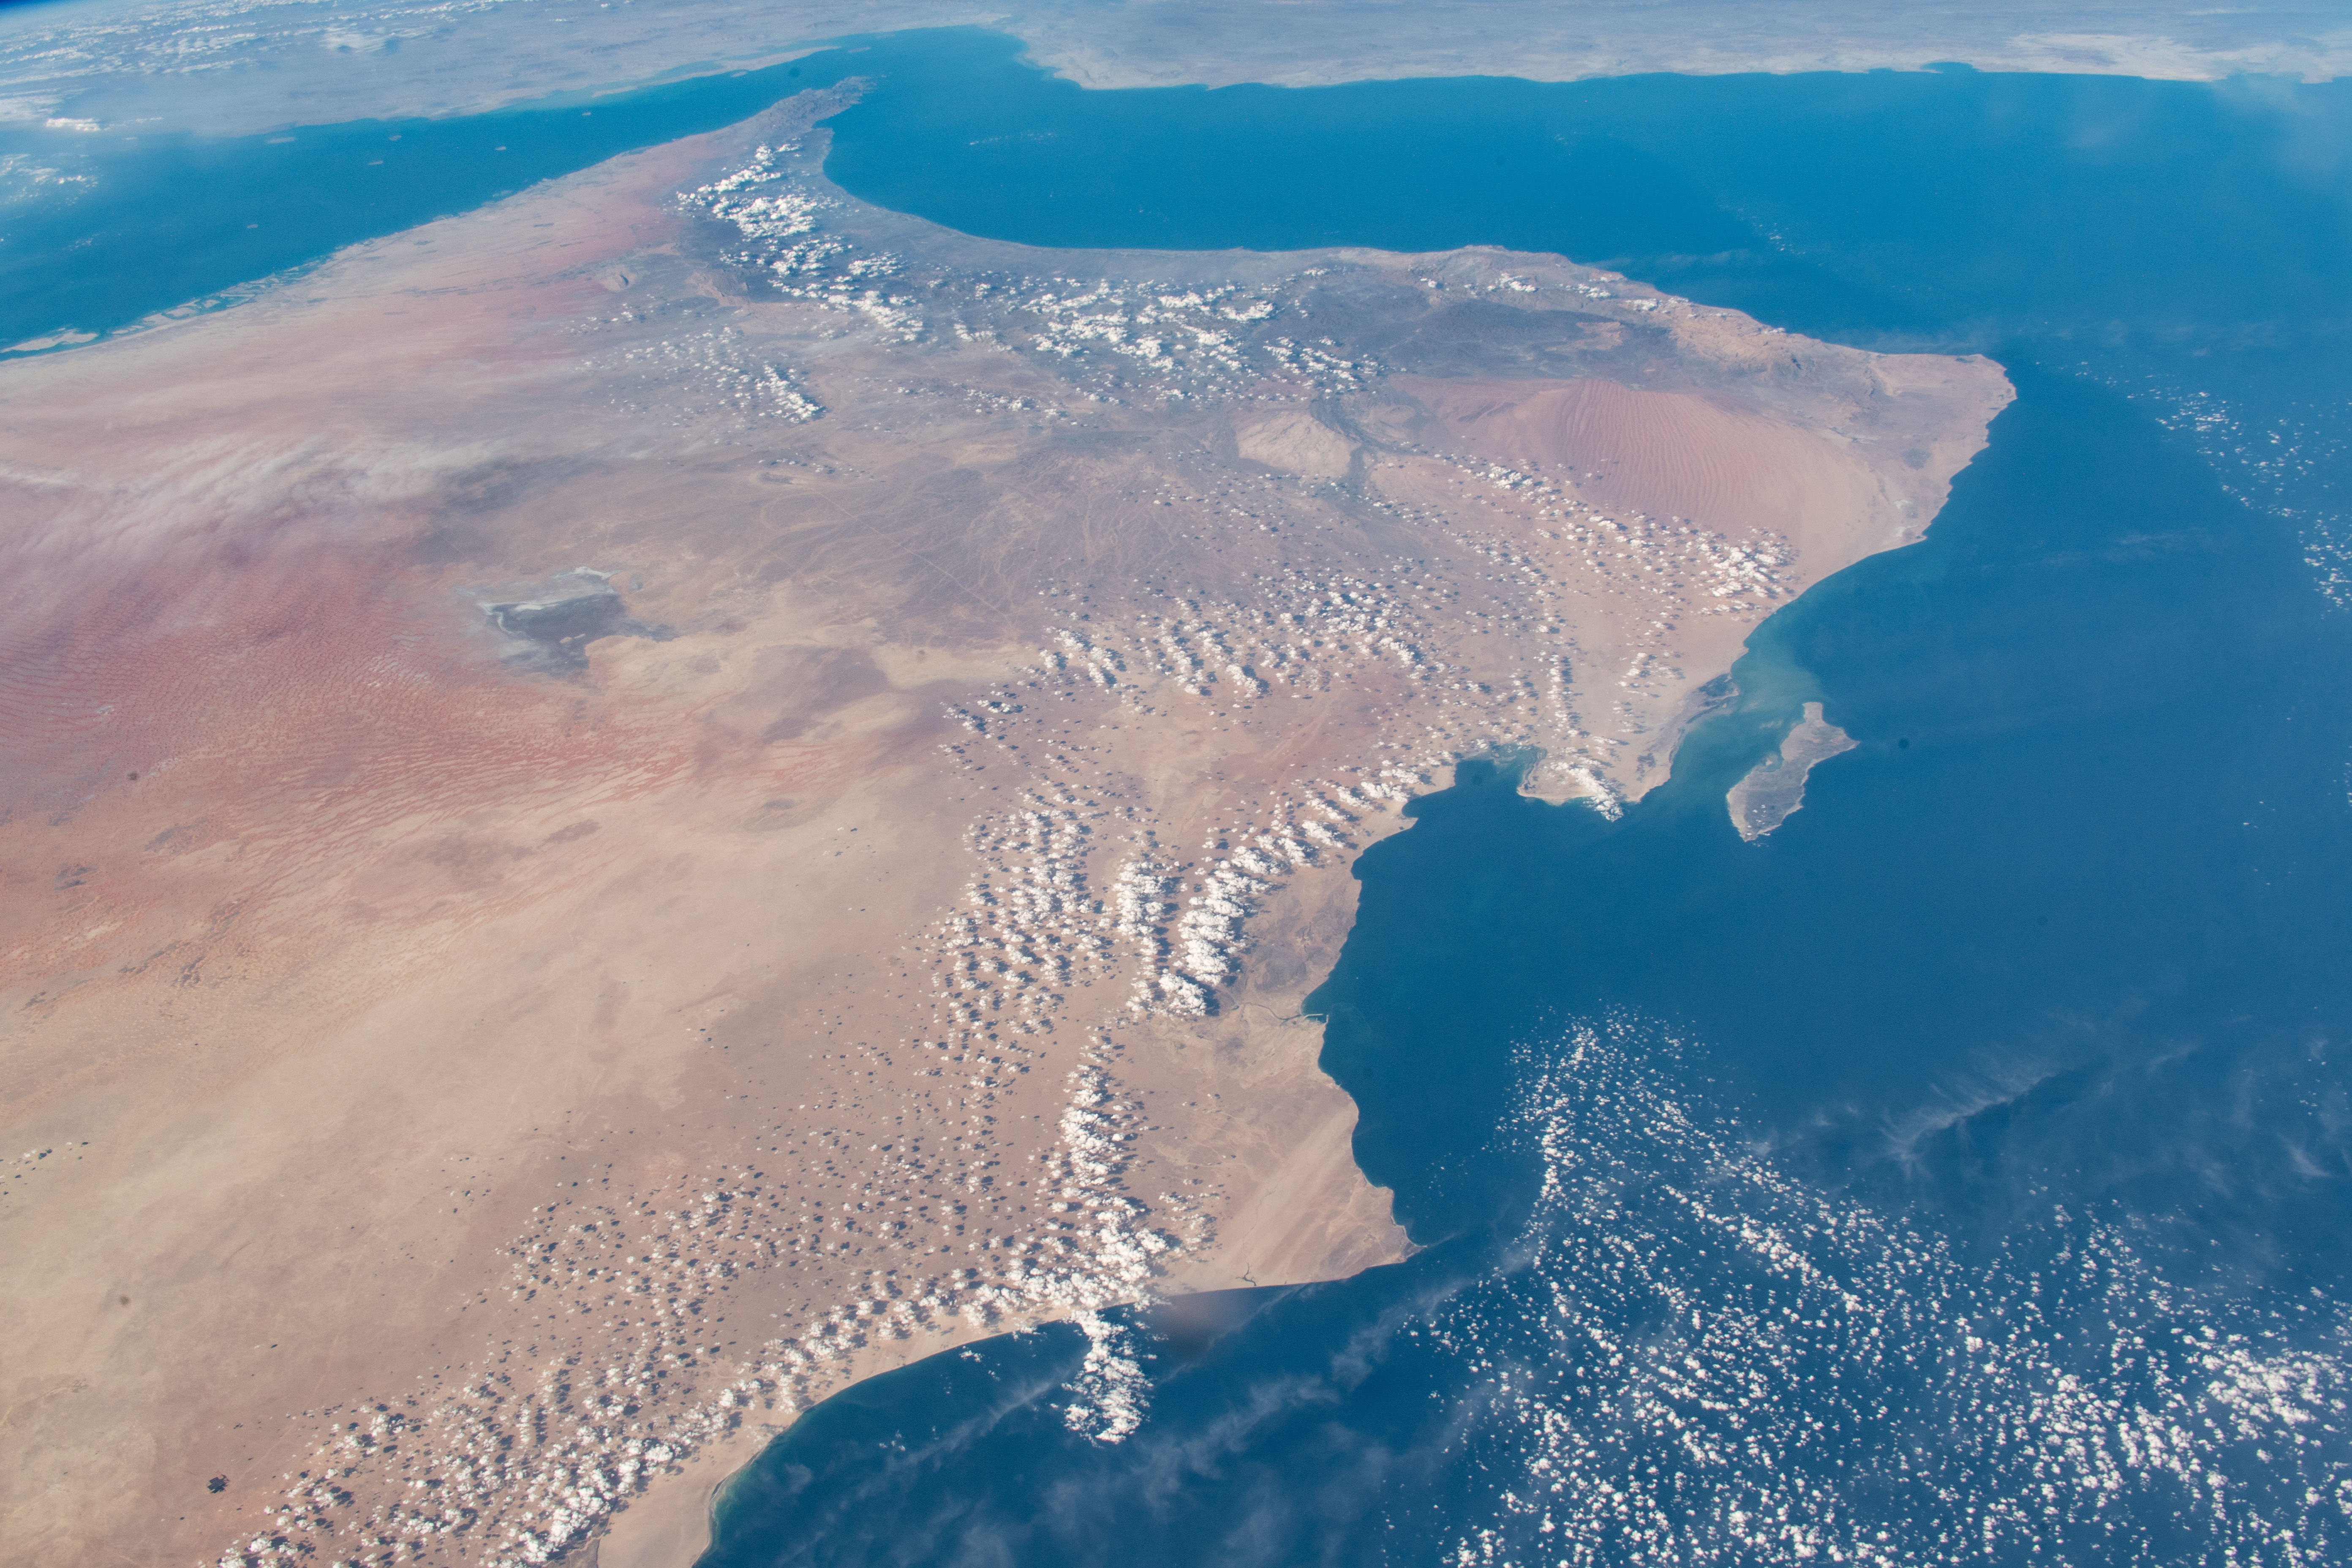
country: OMAN
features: STRAIT OF HORMUZ, GULFOF OMAN, AL HAJAR MOUNTAINS, WAHIBA SANDS DESERT, OMAN, RUB' AL KHALI DESERT, PERSIAN GULF
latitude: 21.0
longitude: 57.5
